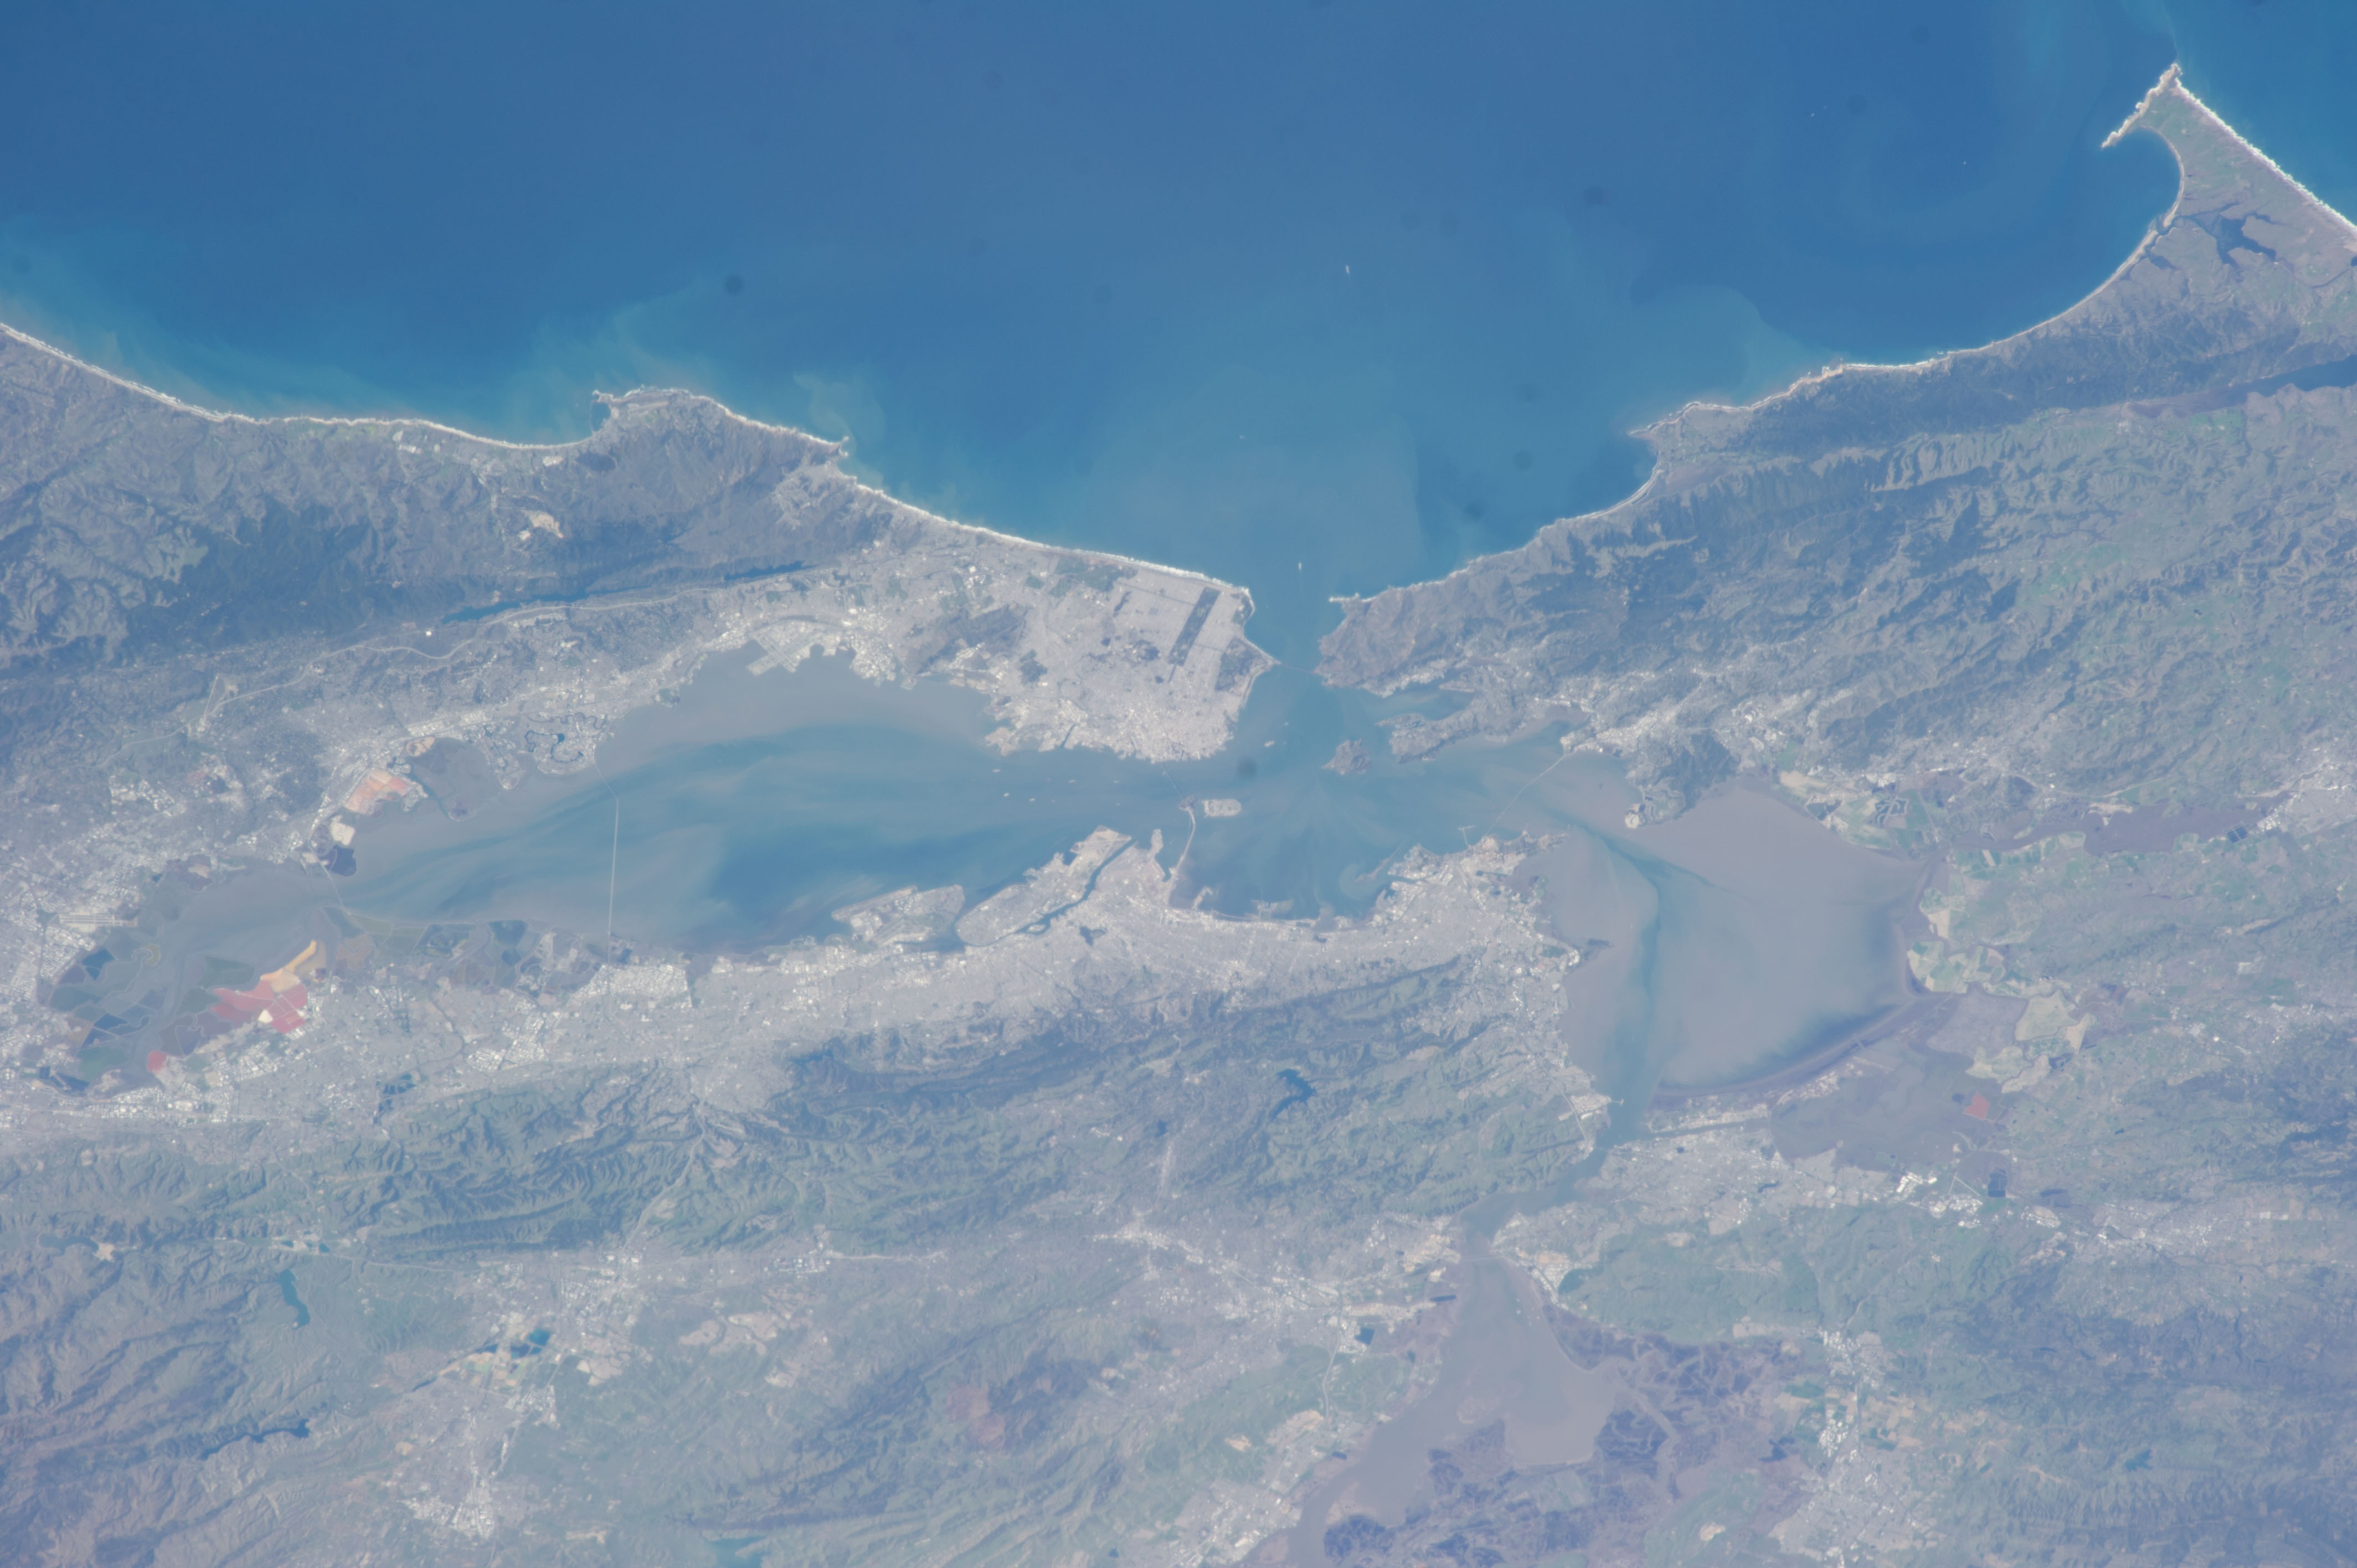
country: USA-CALIFORNIA
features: SAN FRANCISCO, OAKLAND, SAN FRANCISCO BAY, MT DIABLO
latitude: 37.7
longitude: -122.4
